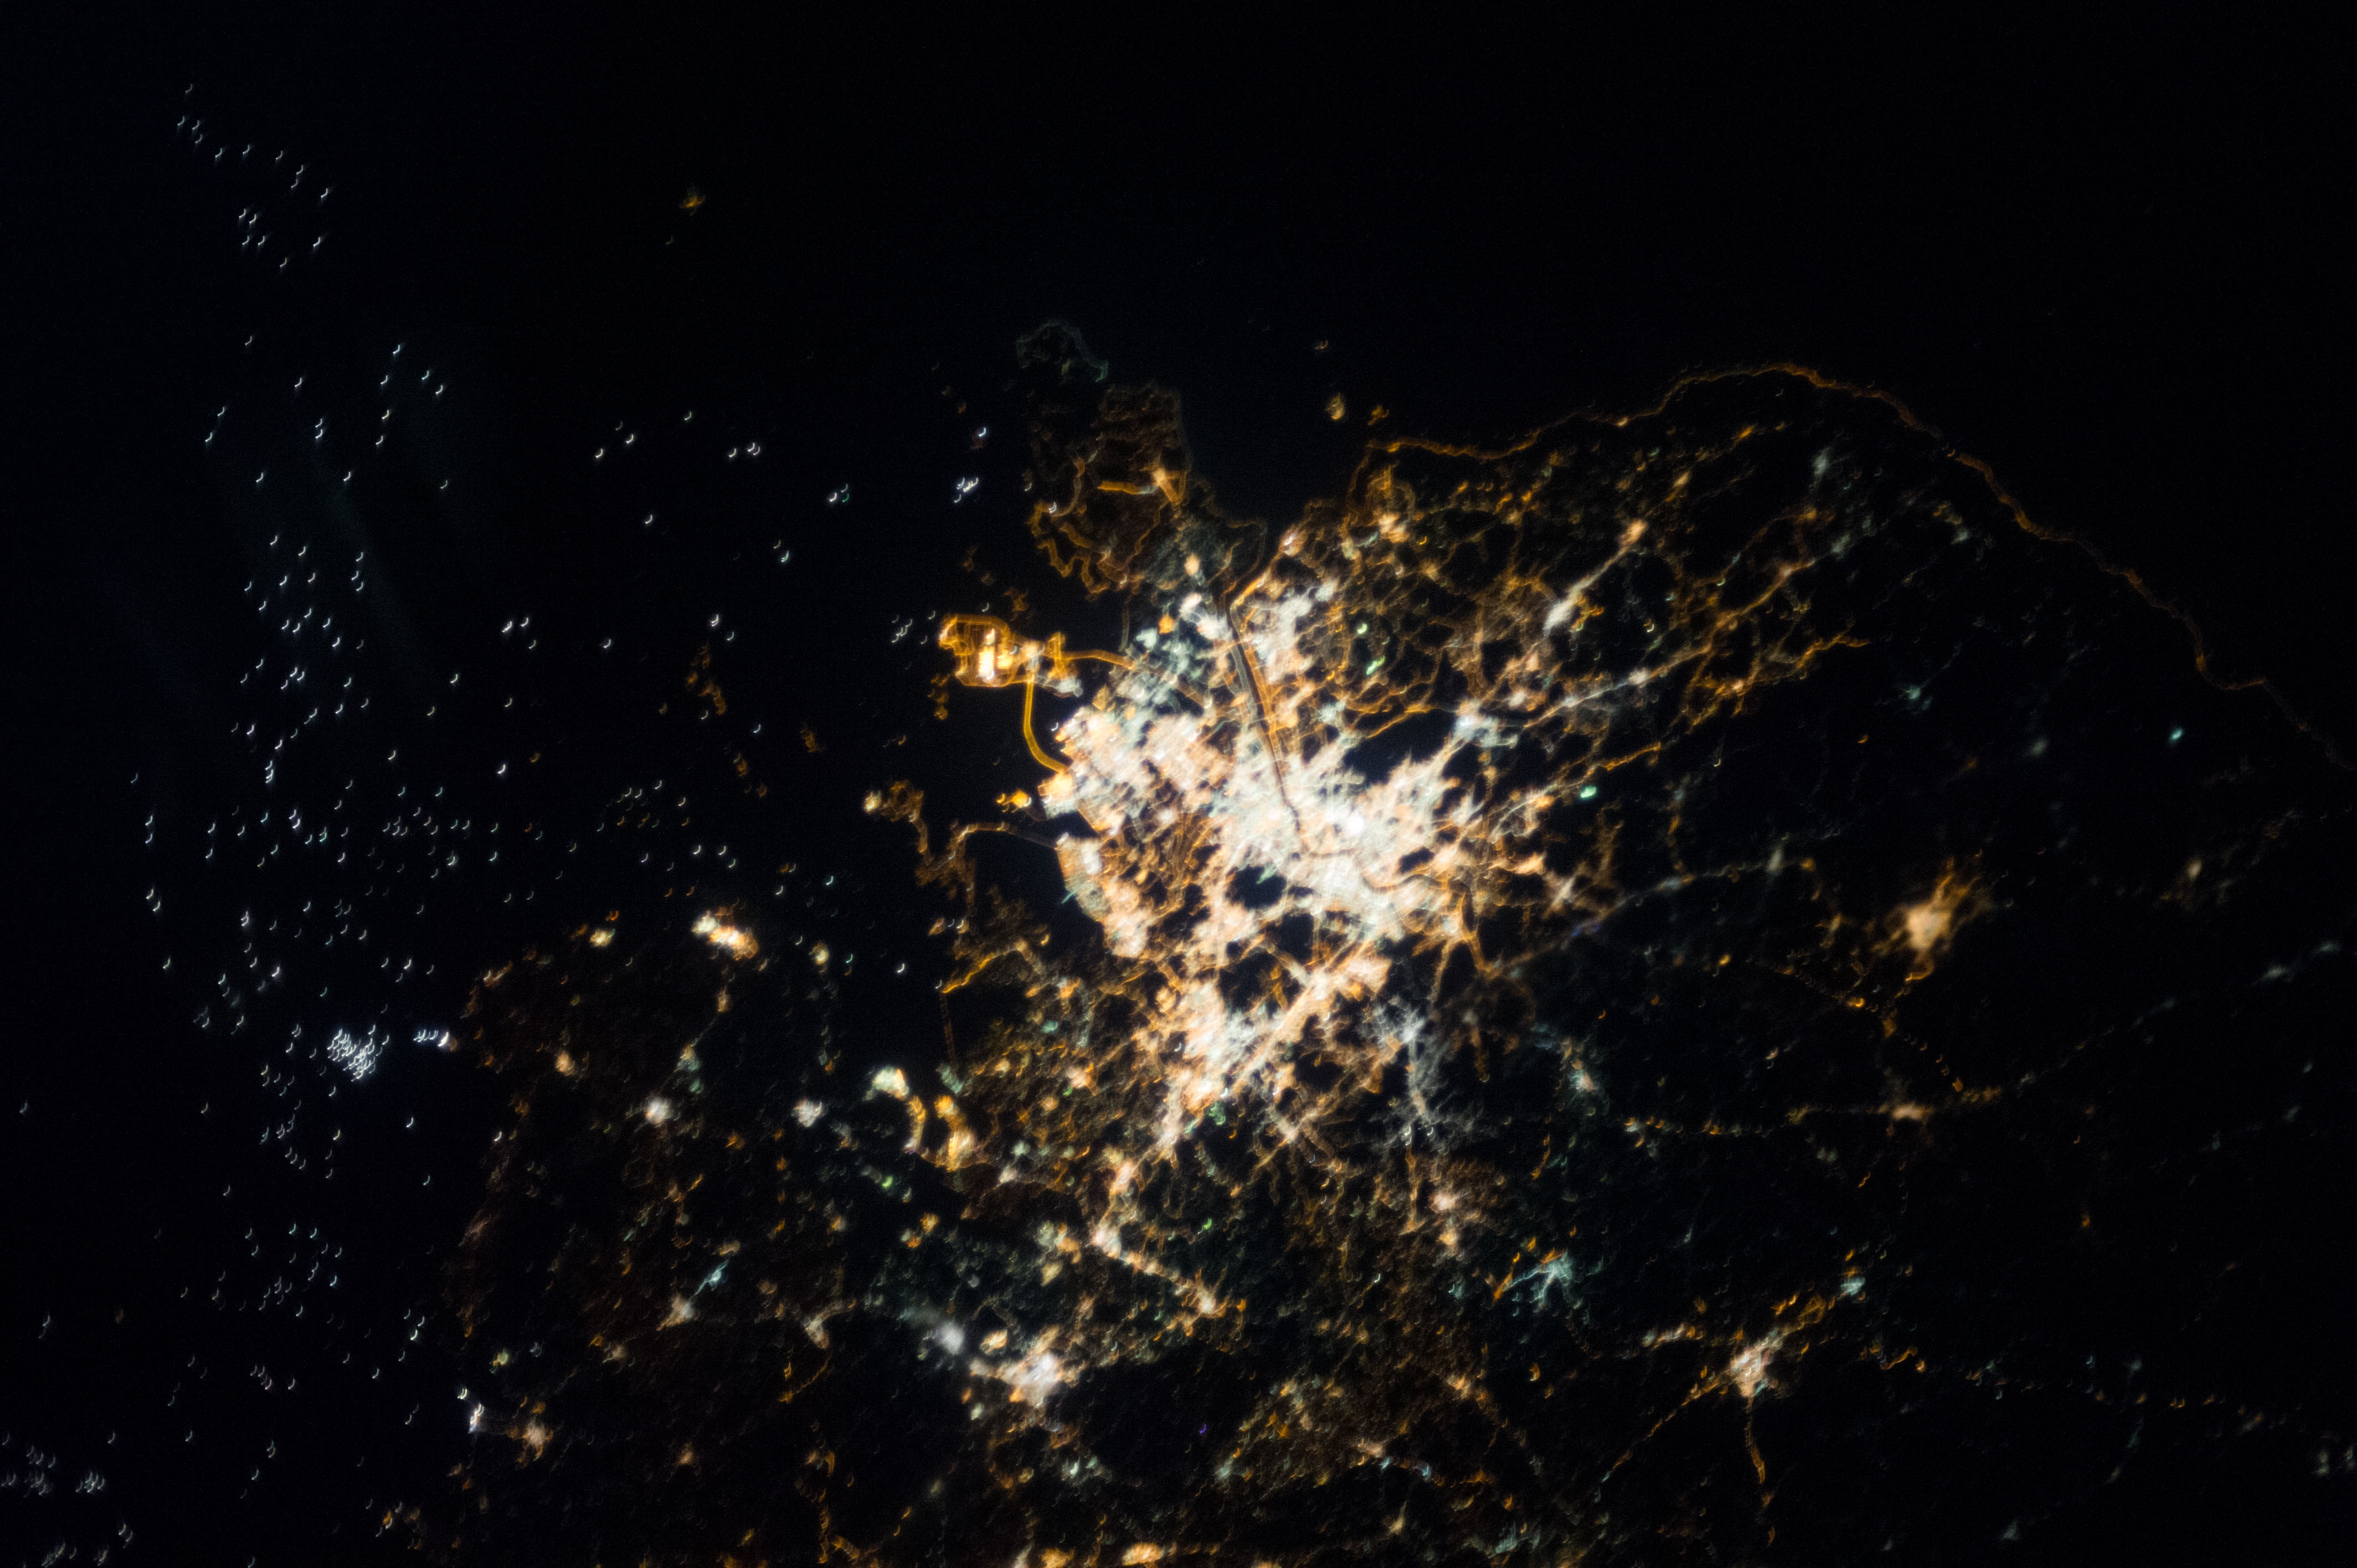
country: SOUTH KOREA
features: SEOUL AT NIGHT, OFFSHORE BOAT LIGHTS
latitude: 37.0
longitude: 127.0
